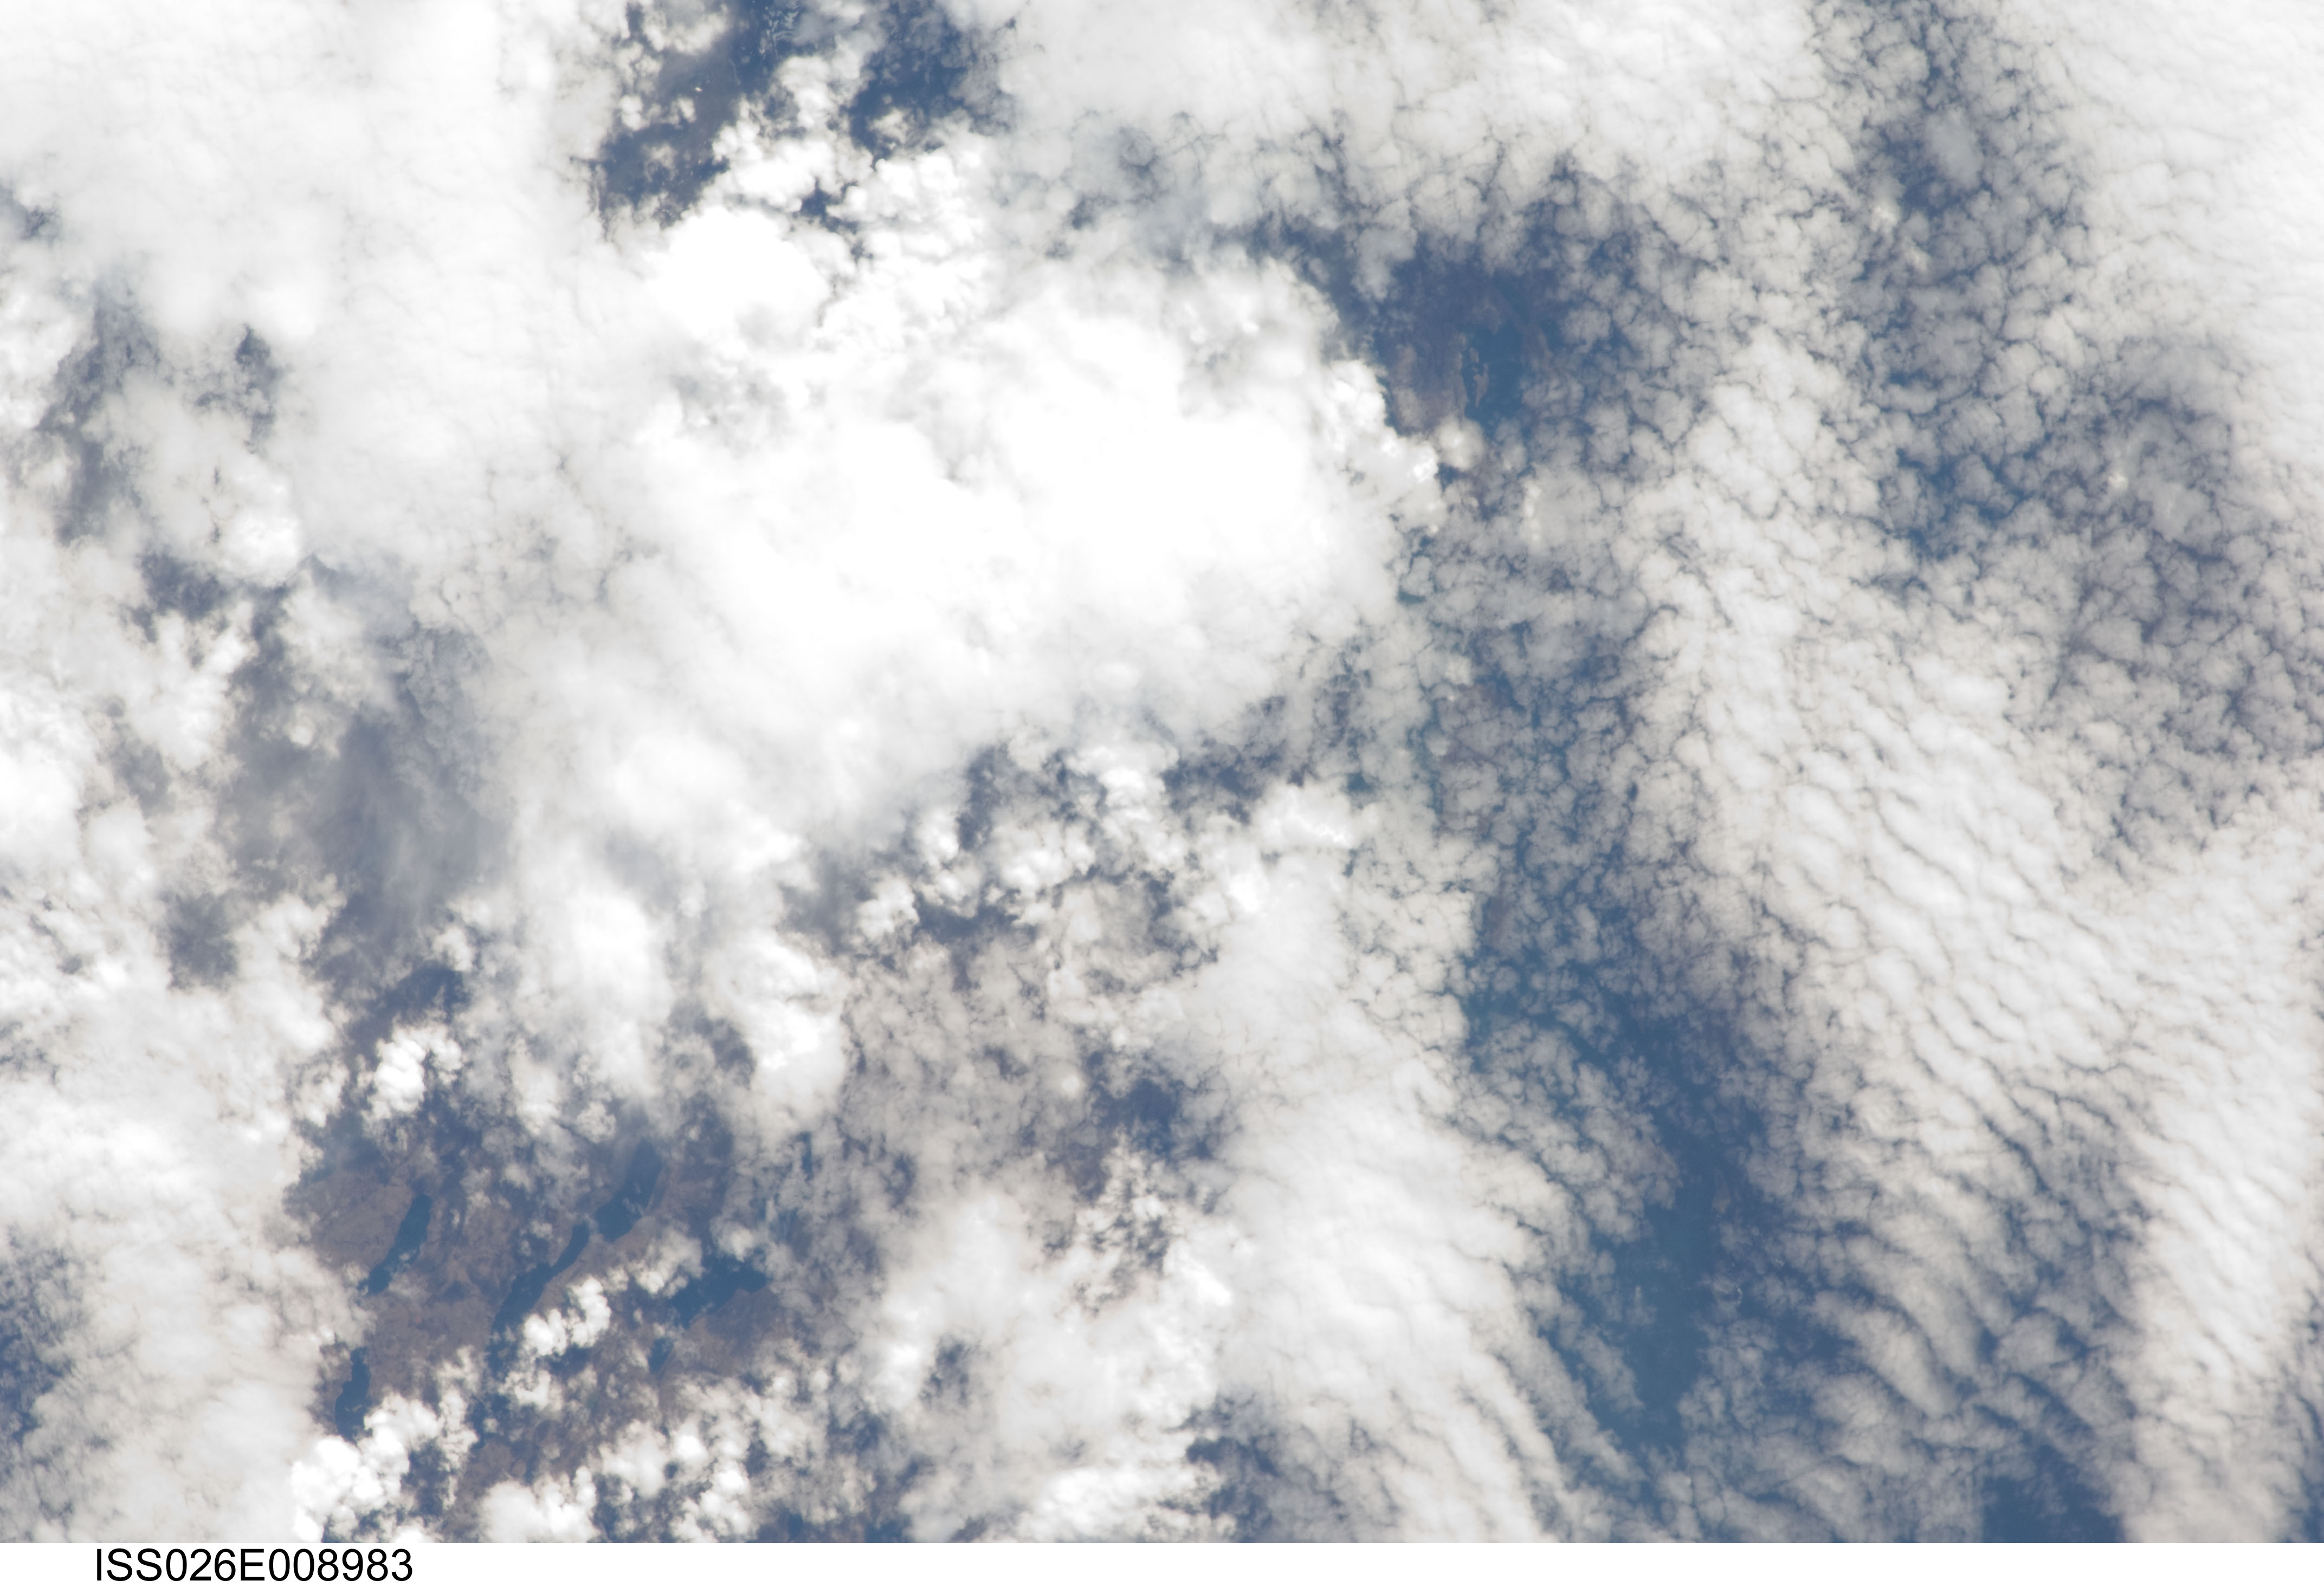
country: KERGUELEN ILES
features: CLOUD BREAKS, GULF OF BALEINIERS, LAKES, ISLANDS
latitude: -49.0
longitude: 69.5
